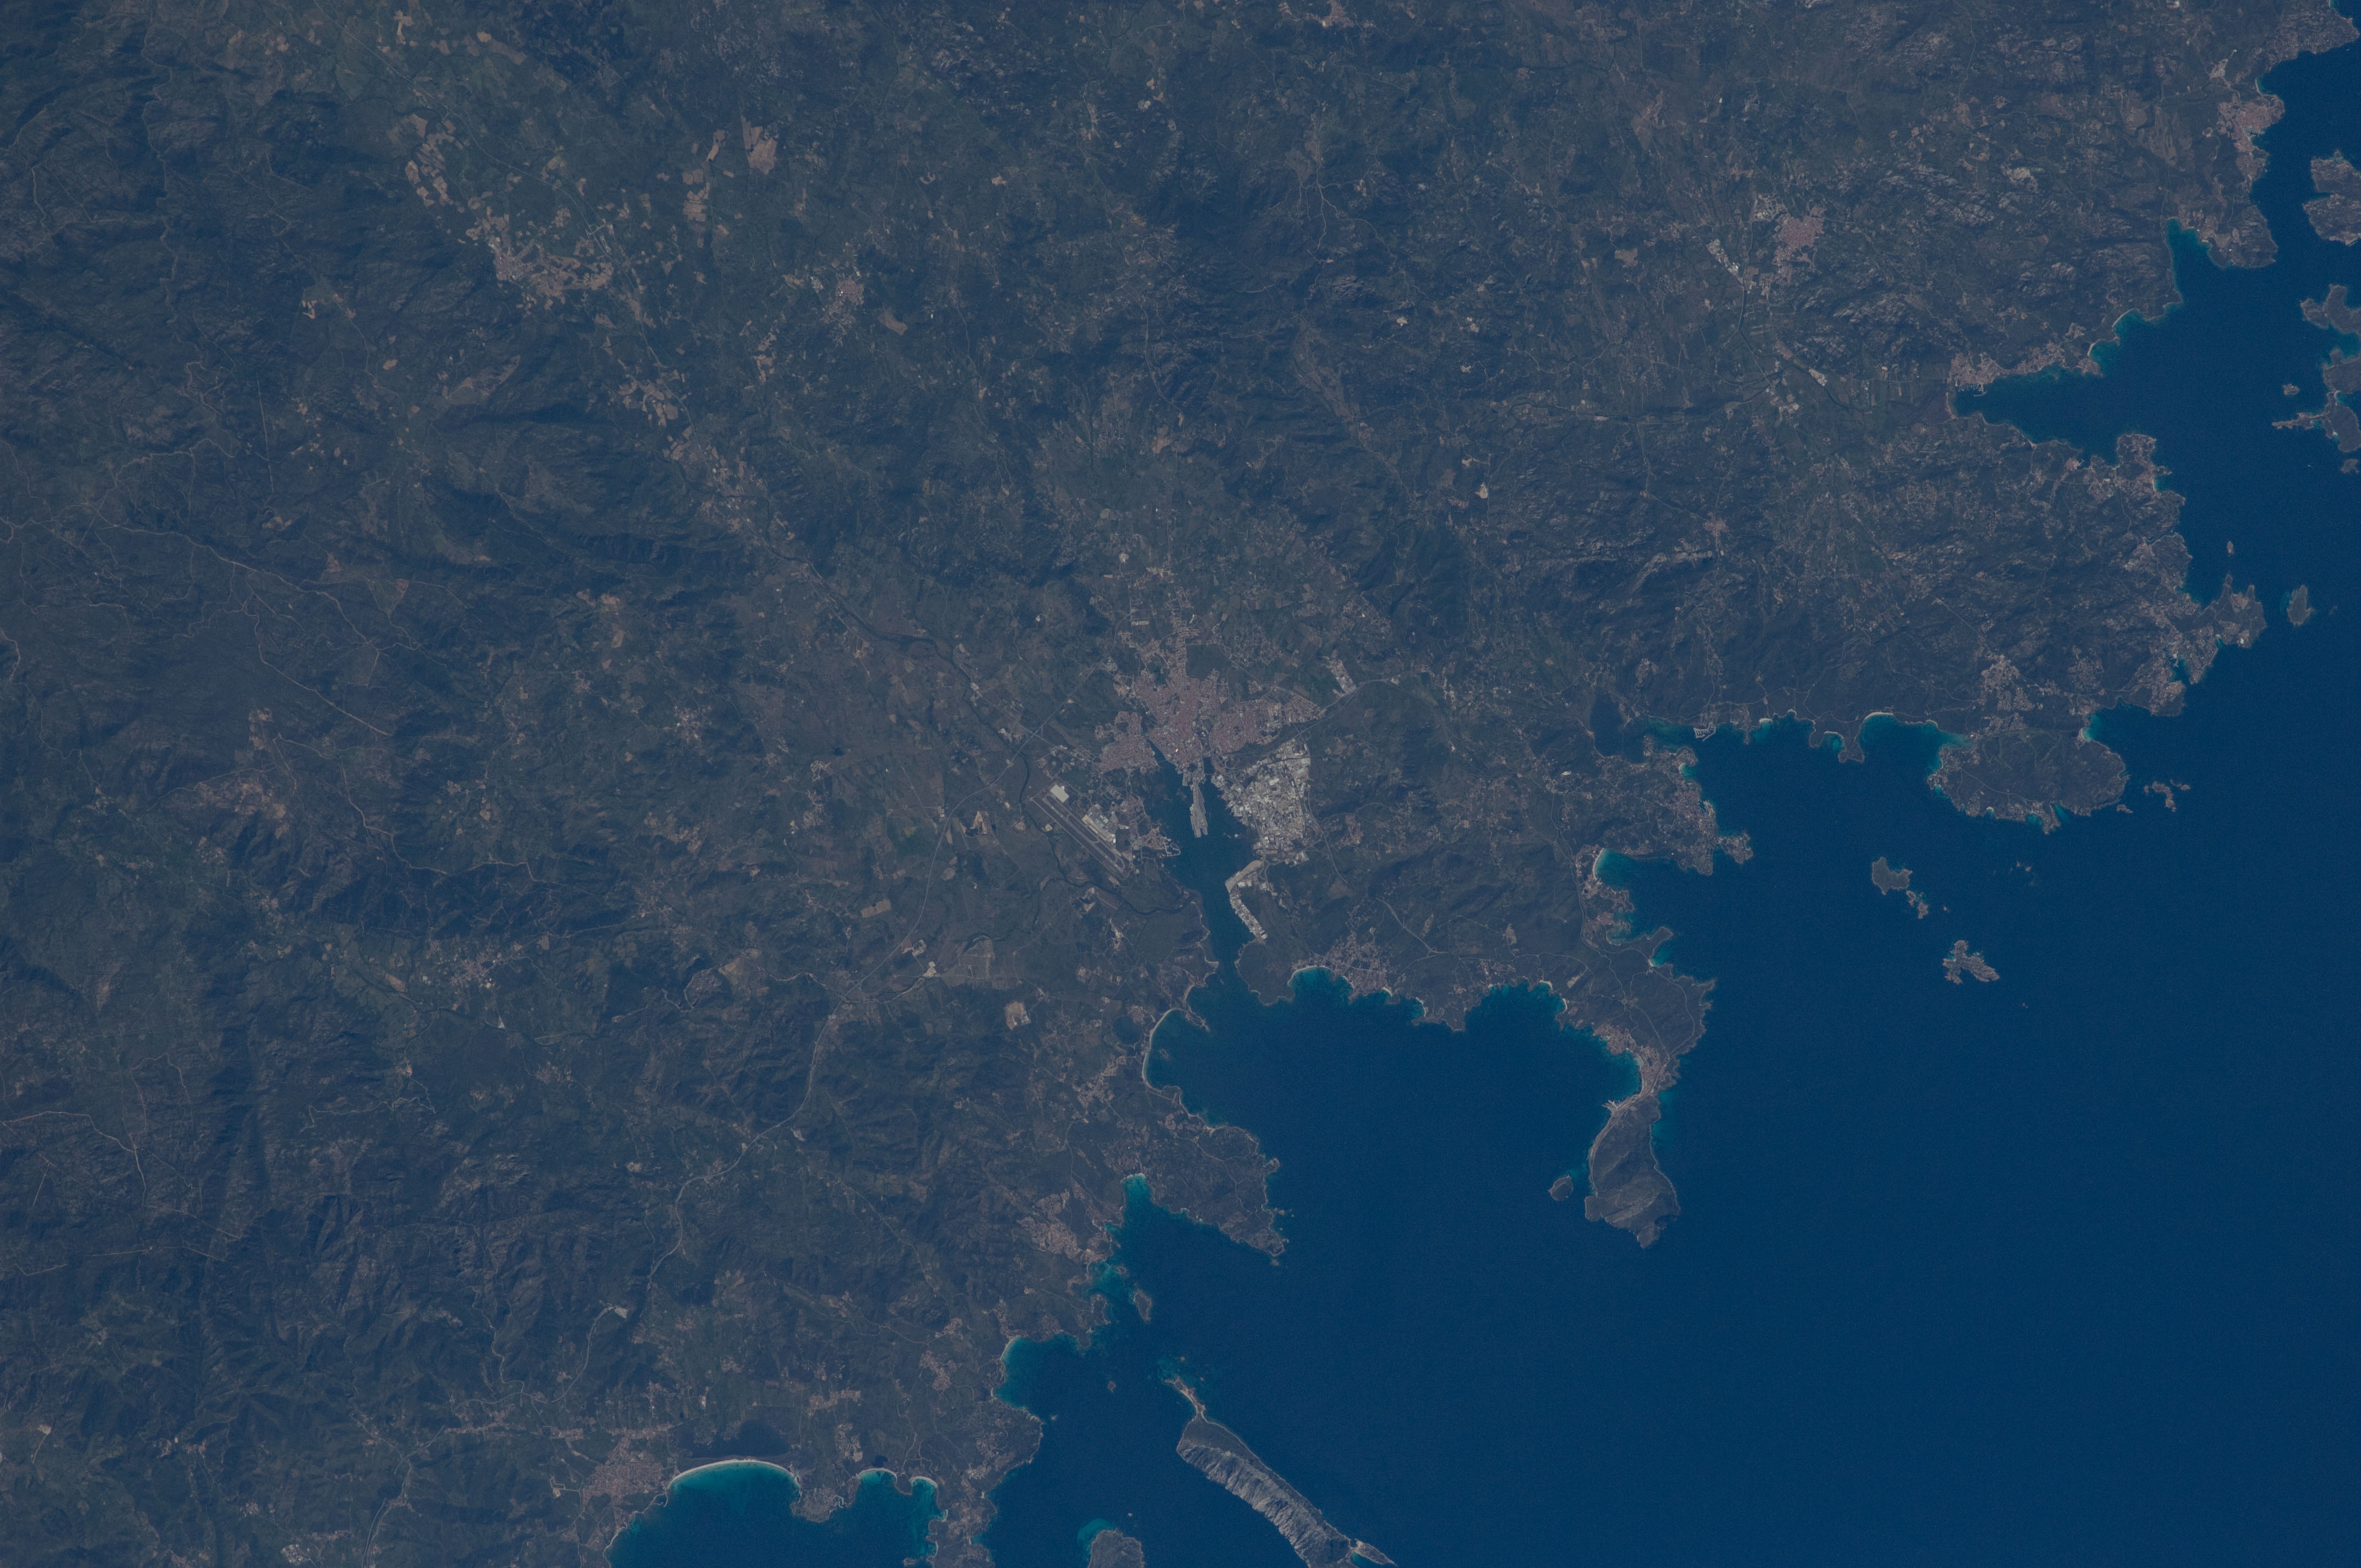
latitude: 40.9
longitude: 9.5
